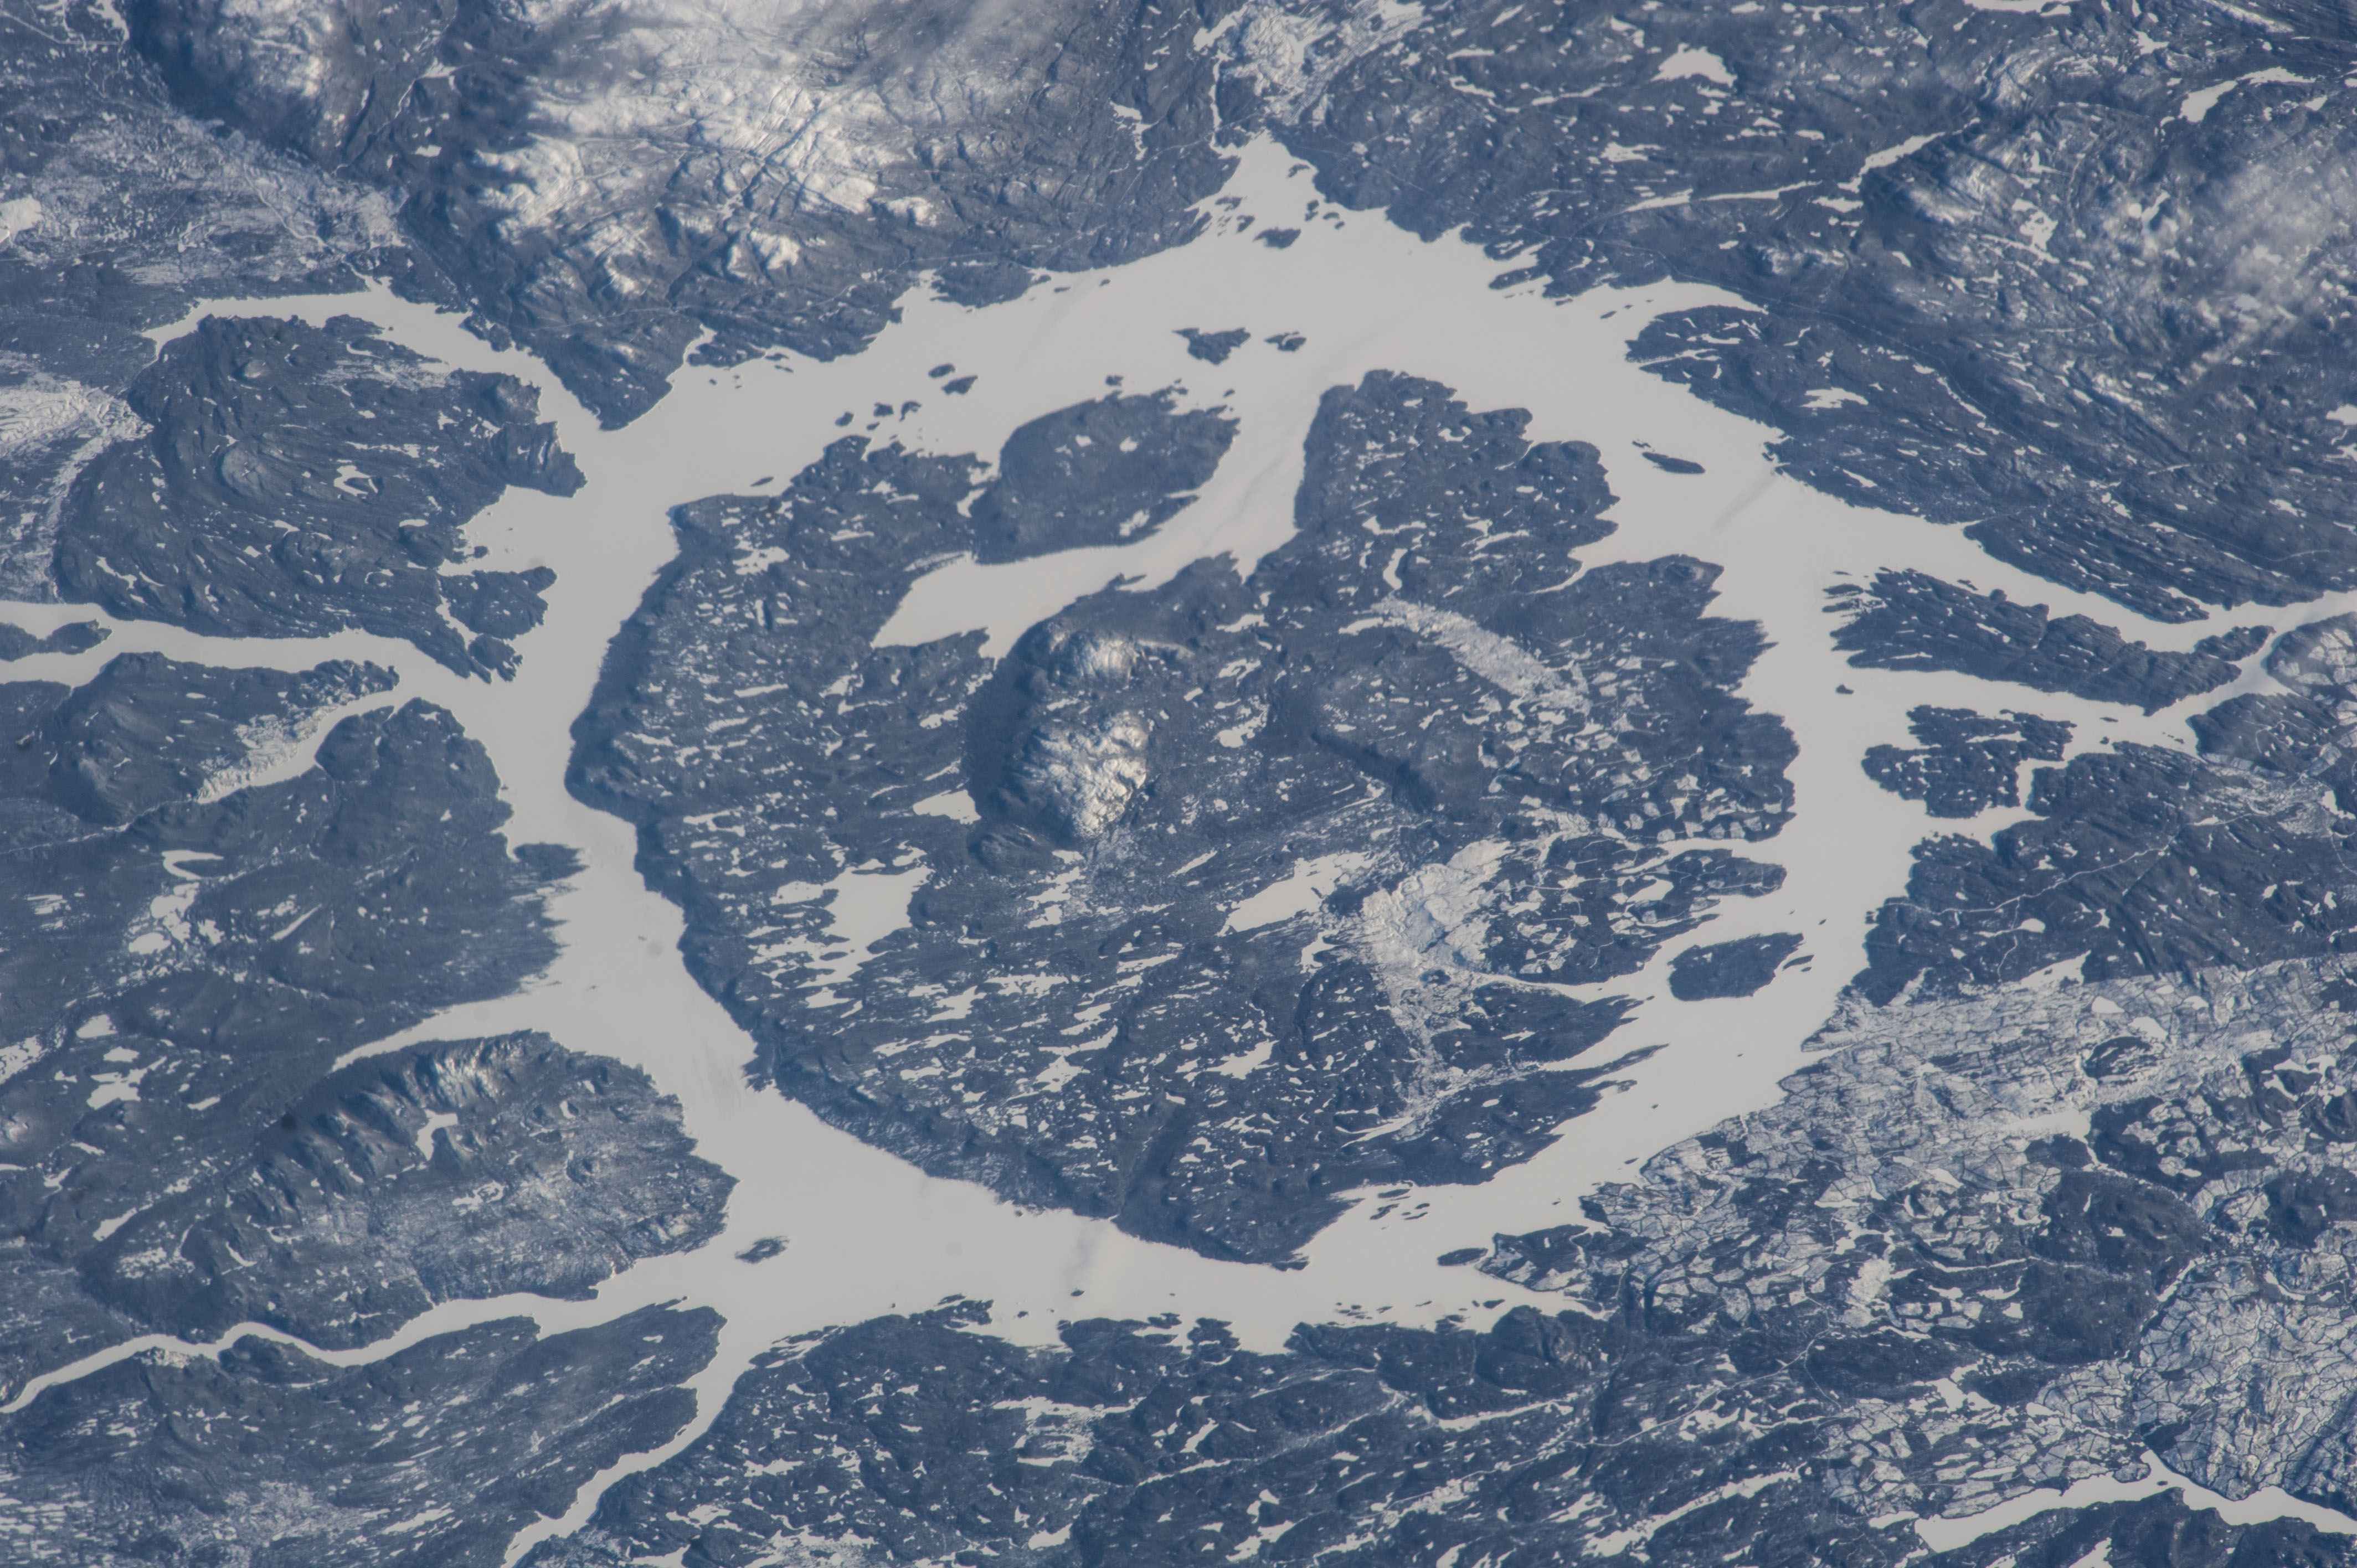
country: CANADA-Q
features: MANICOUAGAN IMPACT CRATER, ICE, SNOW
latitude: 51.4
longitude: -68.8
